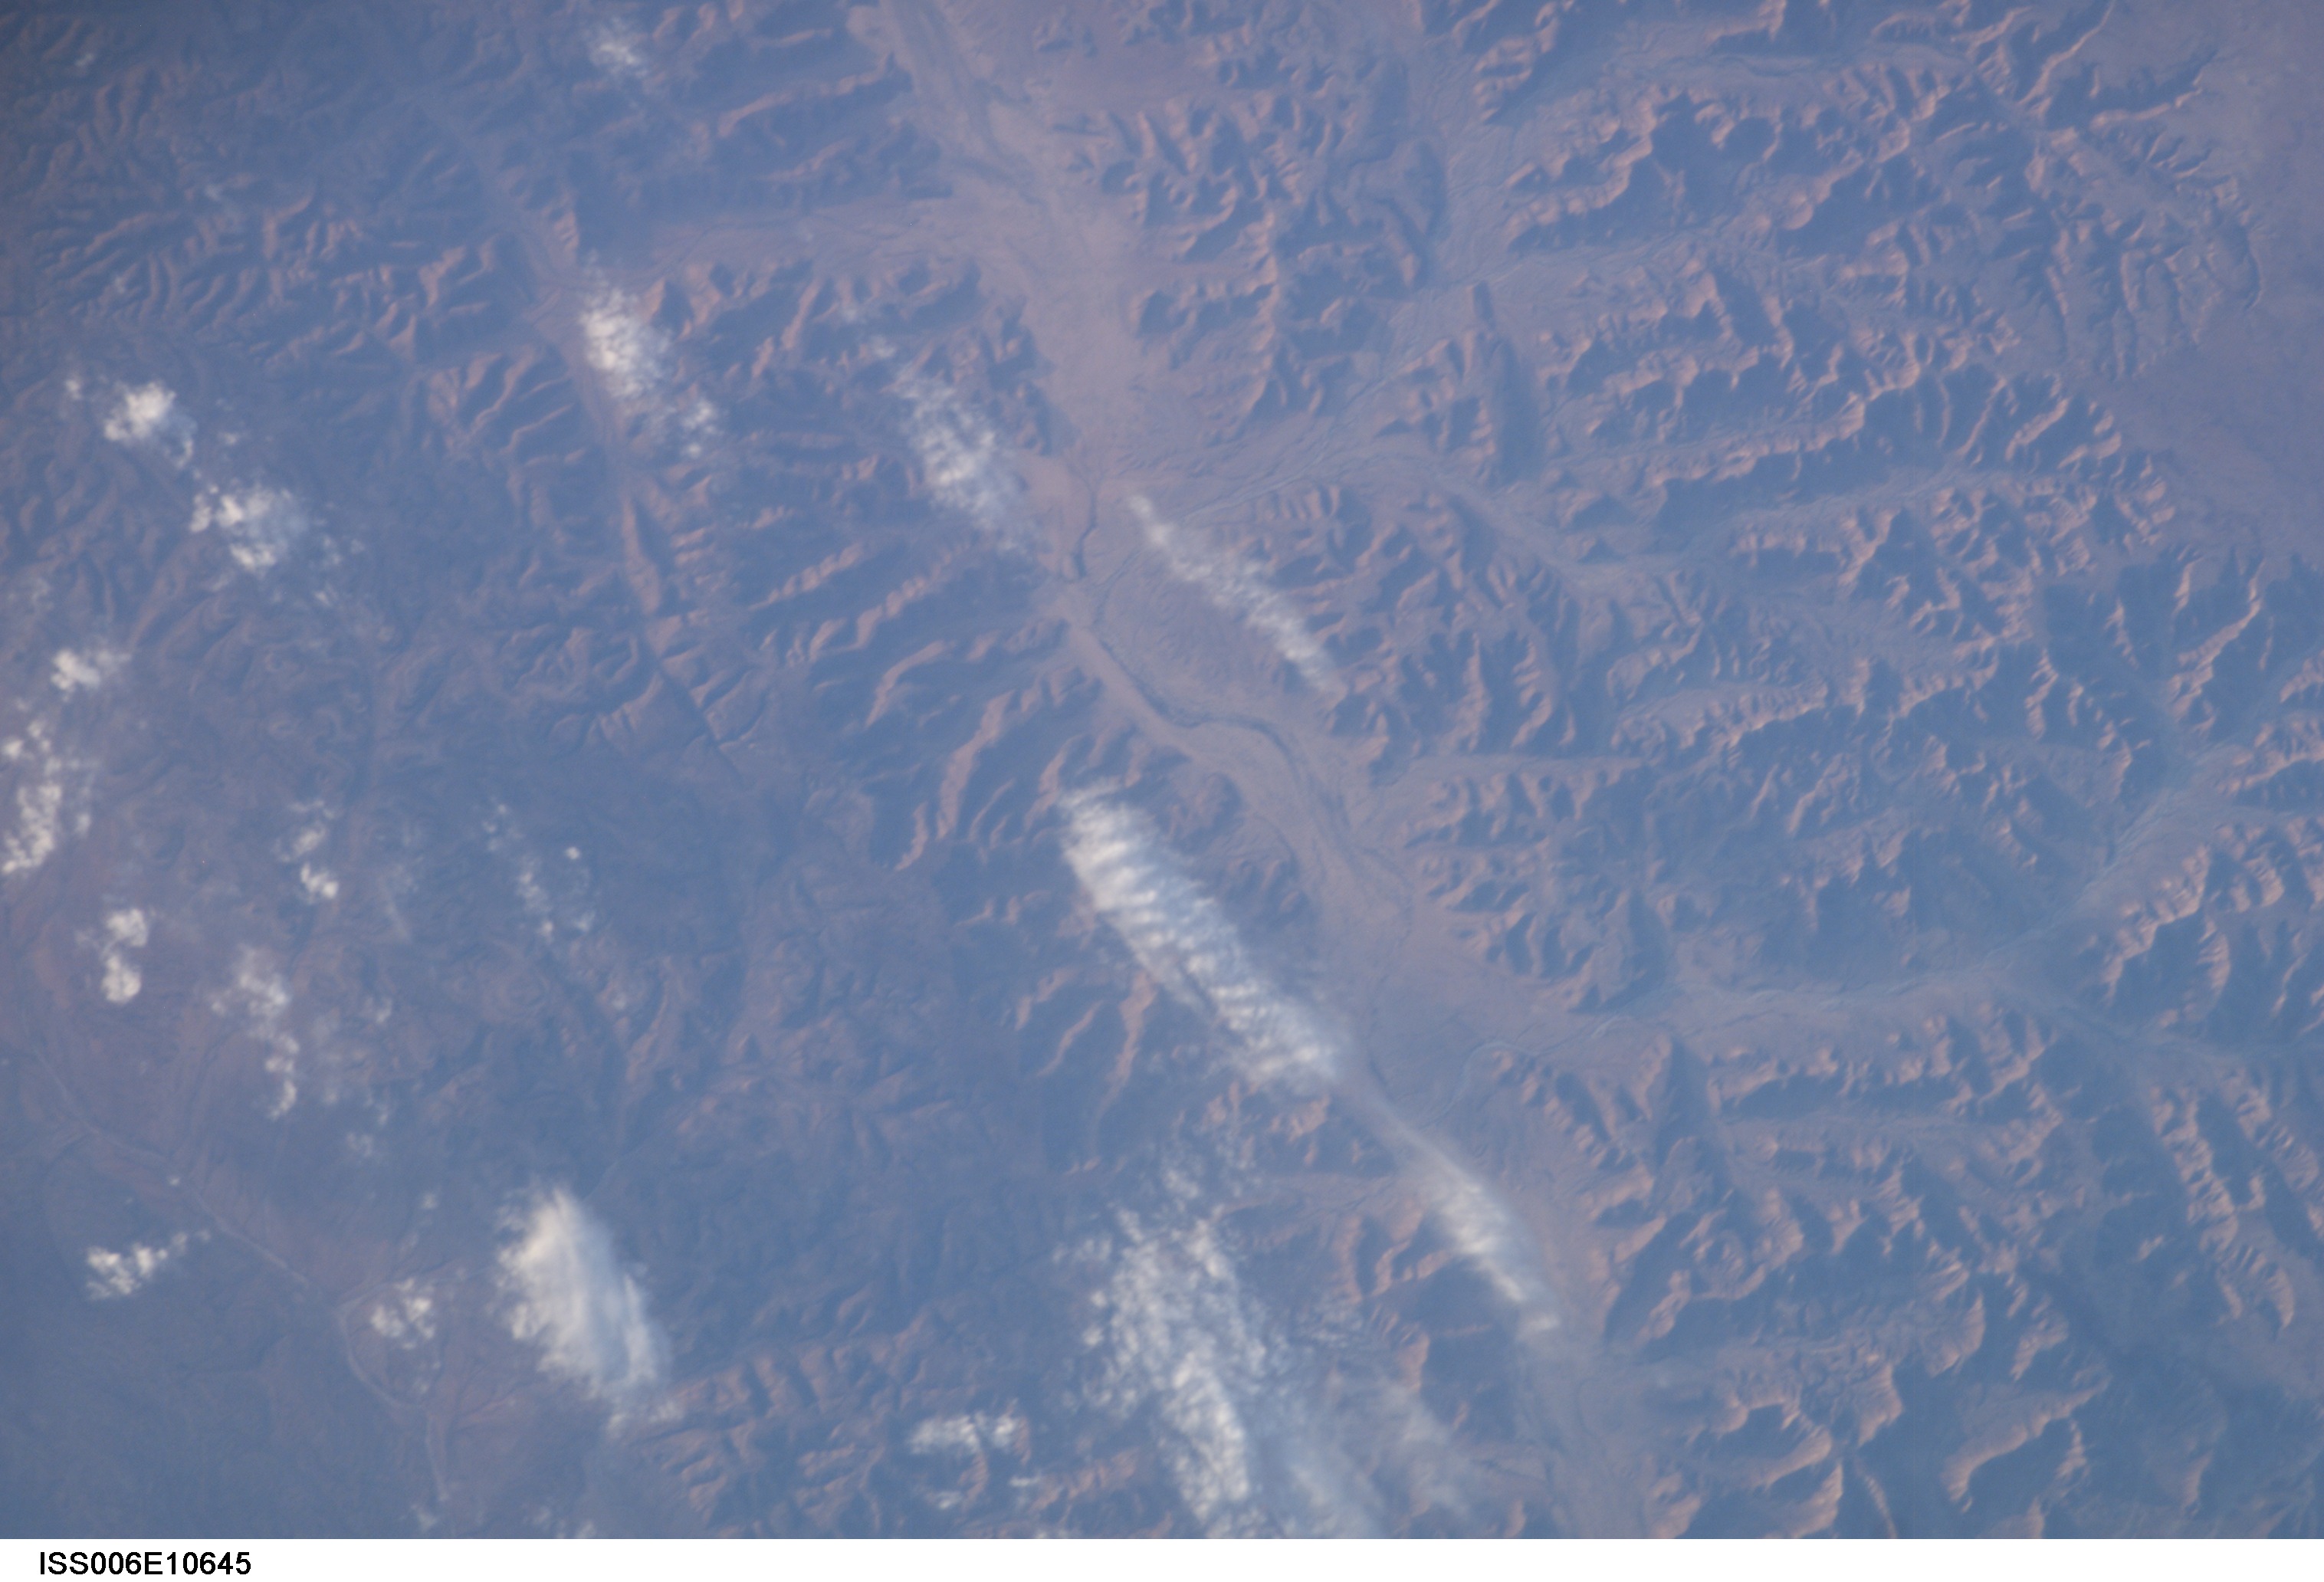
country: SOMALIA
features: EYL RIVER
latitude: 8.3
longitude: 49.3
